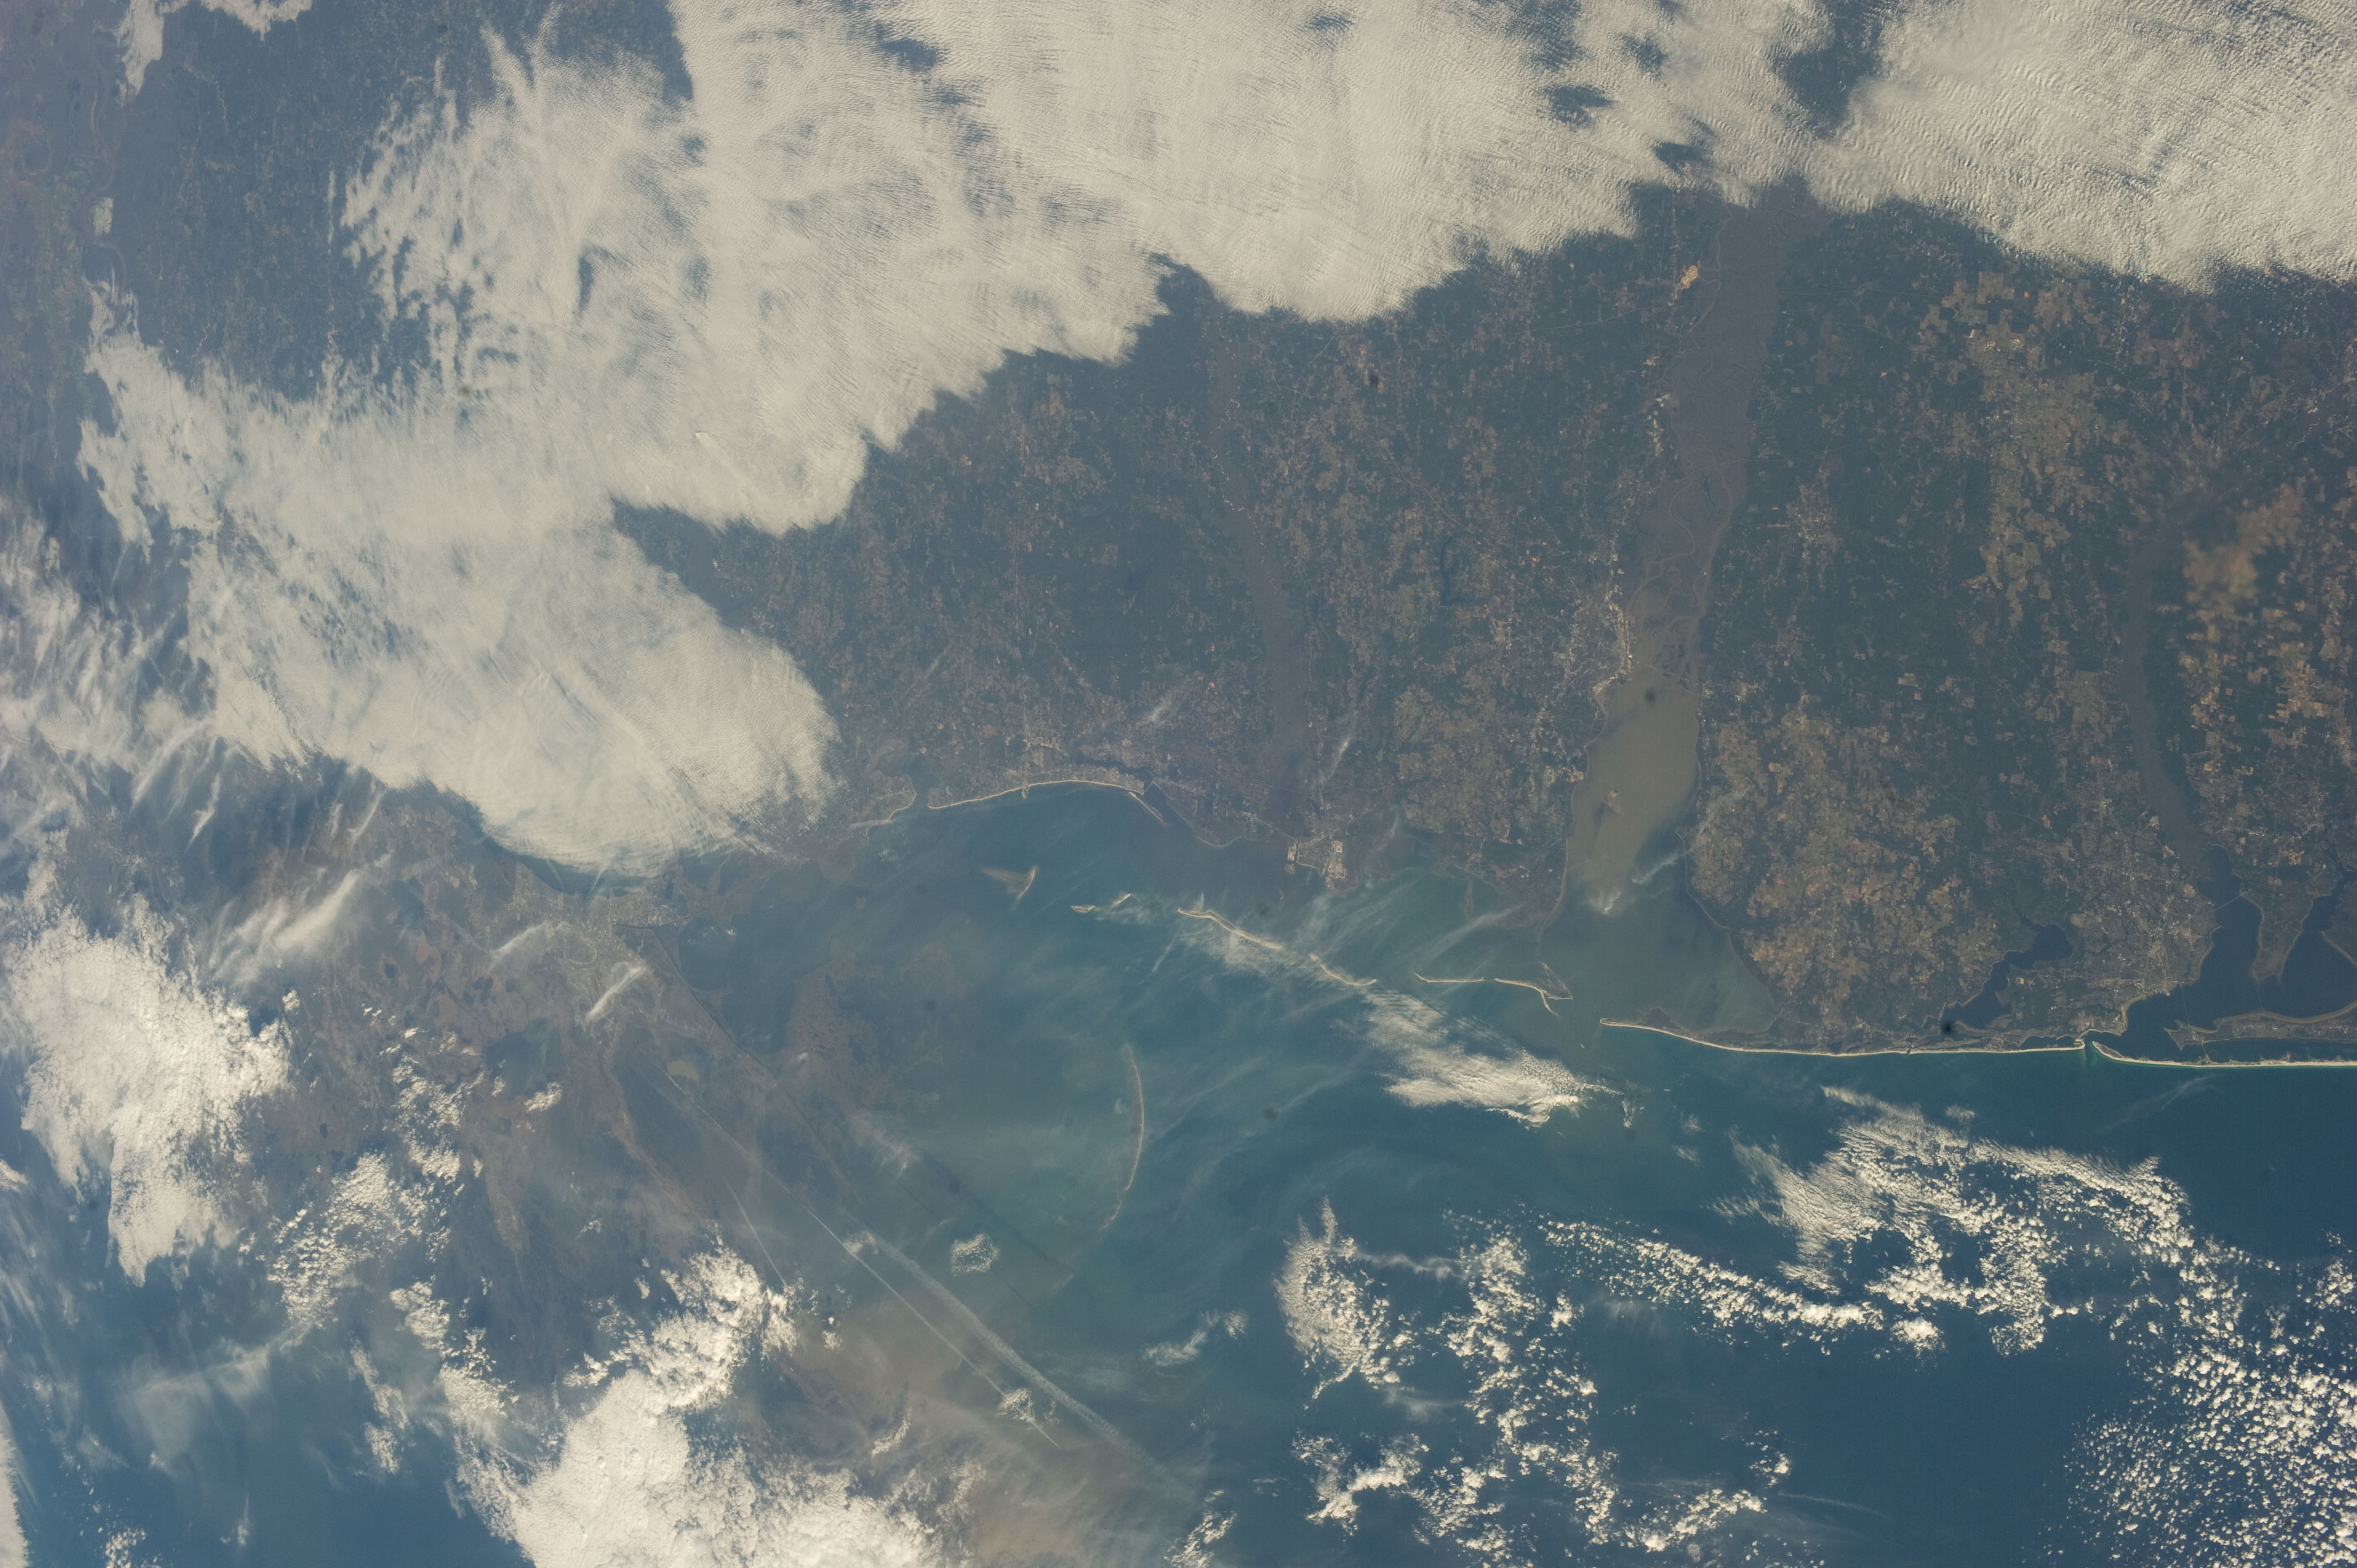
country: USA-MISSISSIPPI
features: MISSISSIPPI R. DELTA, G. OF MEXICO, MOBILE BAY, SEDIMENT
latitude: 30.5
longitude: -89.0
